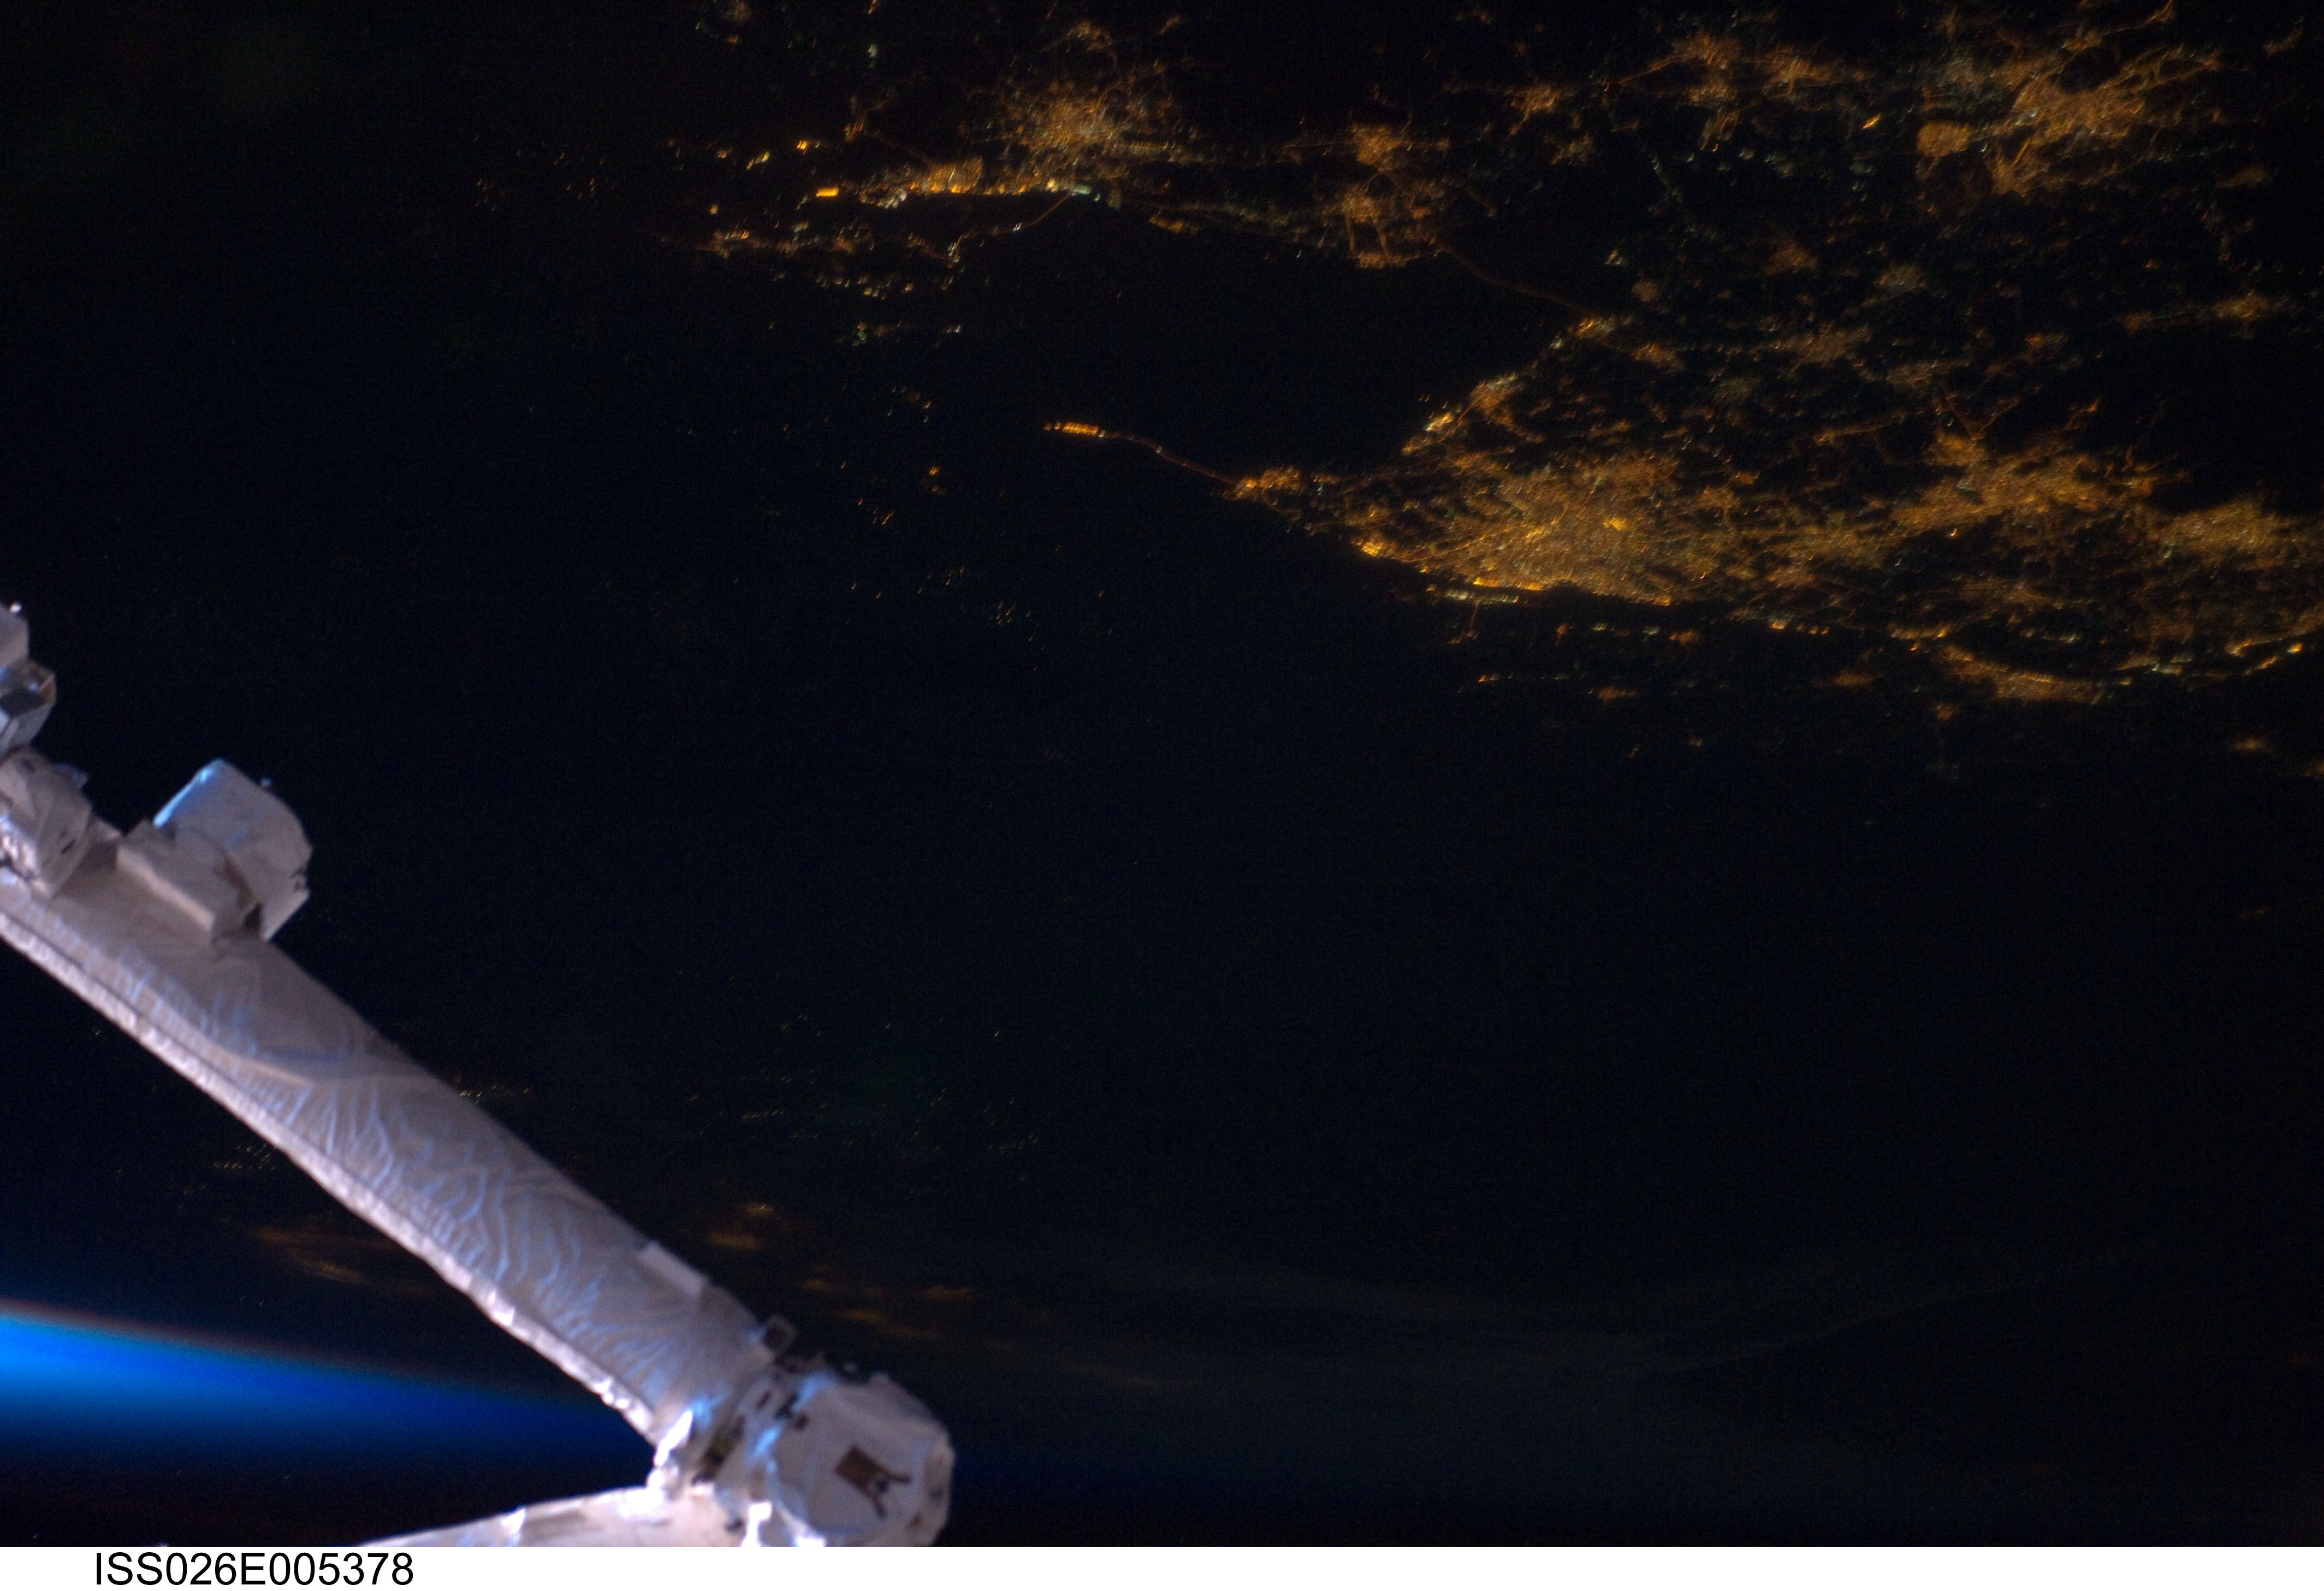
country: SOUTH KOREA
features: PAN-SHANGHAI AREA AT NIGHT, ISS, ATMOSPHERIC LIMB
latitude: 33.5
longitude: 124.5
